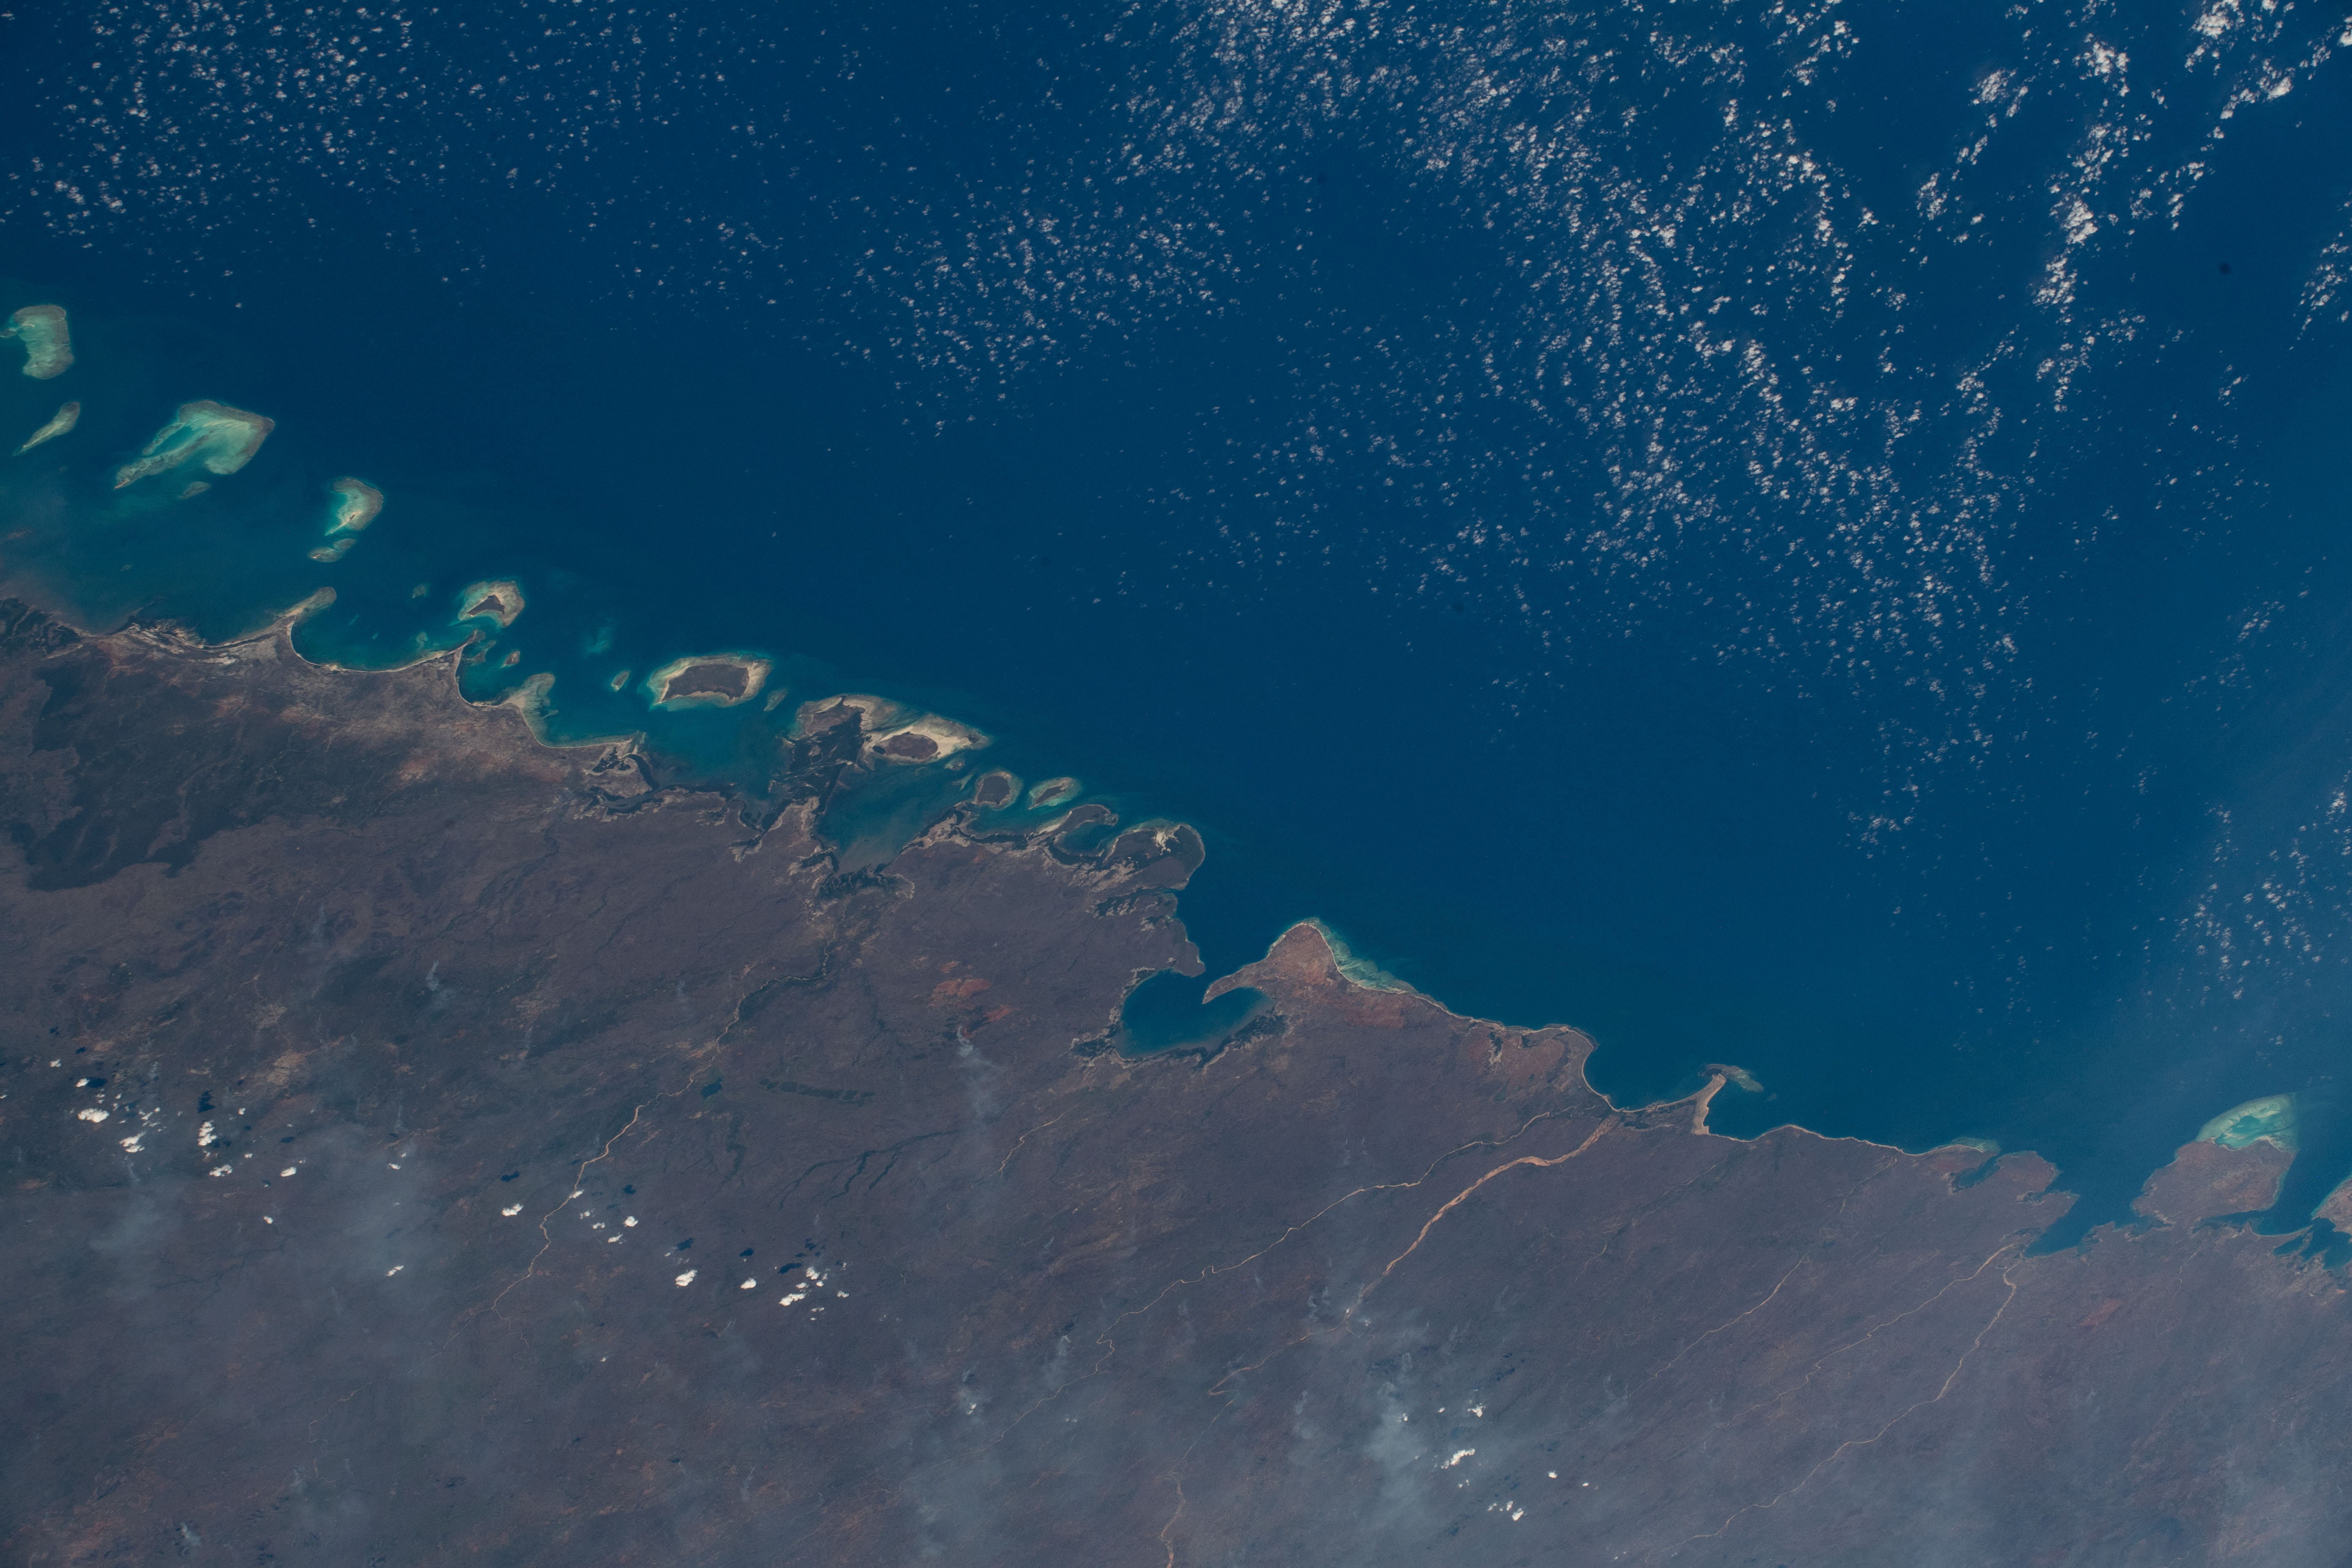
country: MOZAMBIQUE
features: LURIO RIVER, PEMBA
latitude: -12.8
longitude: 40.7
